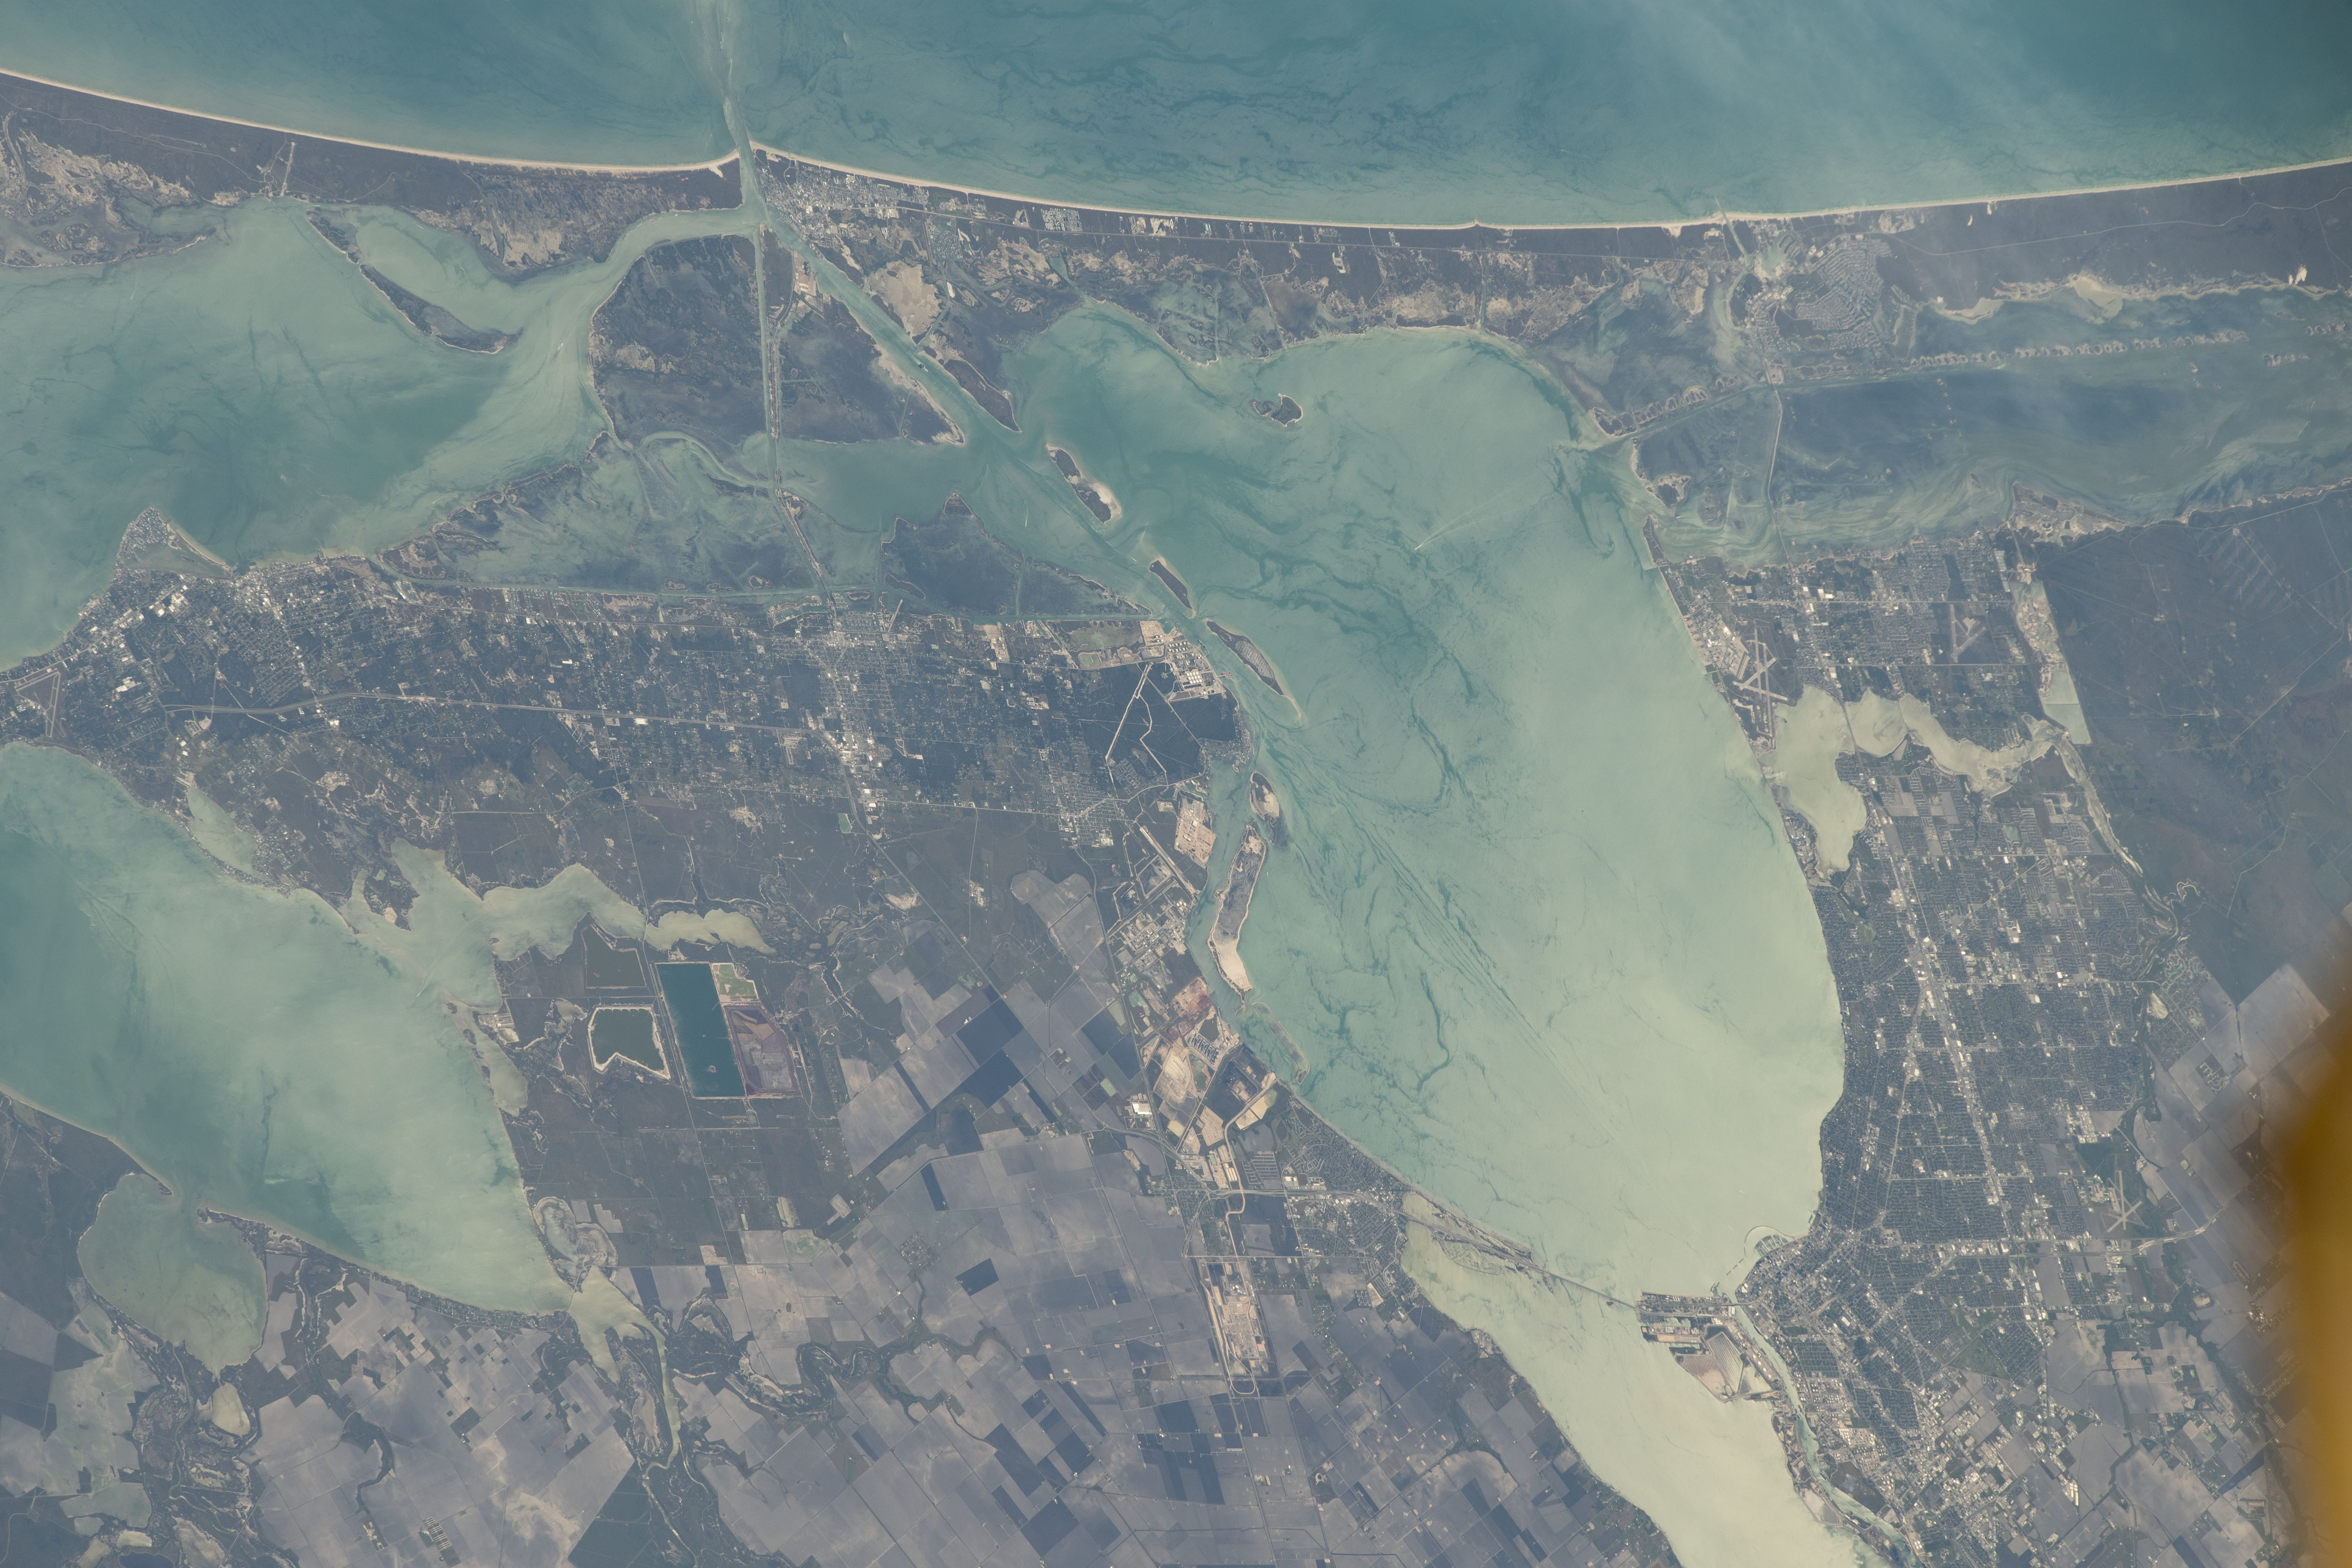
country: USA-TEXAS
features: CORPUS CHRISTI, CORPUS CHRISTI BAY
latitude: 27.8
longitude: -97.2
